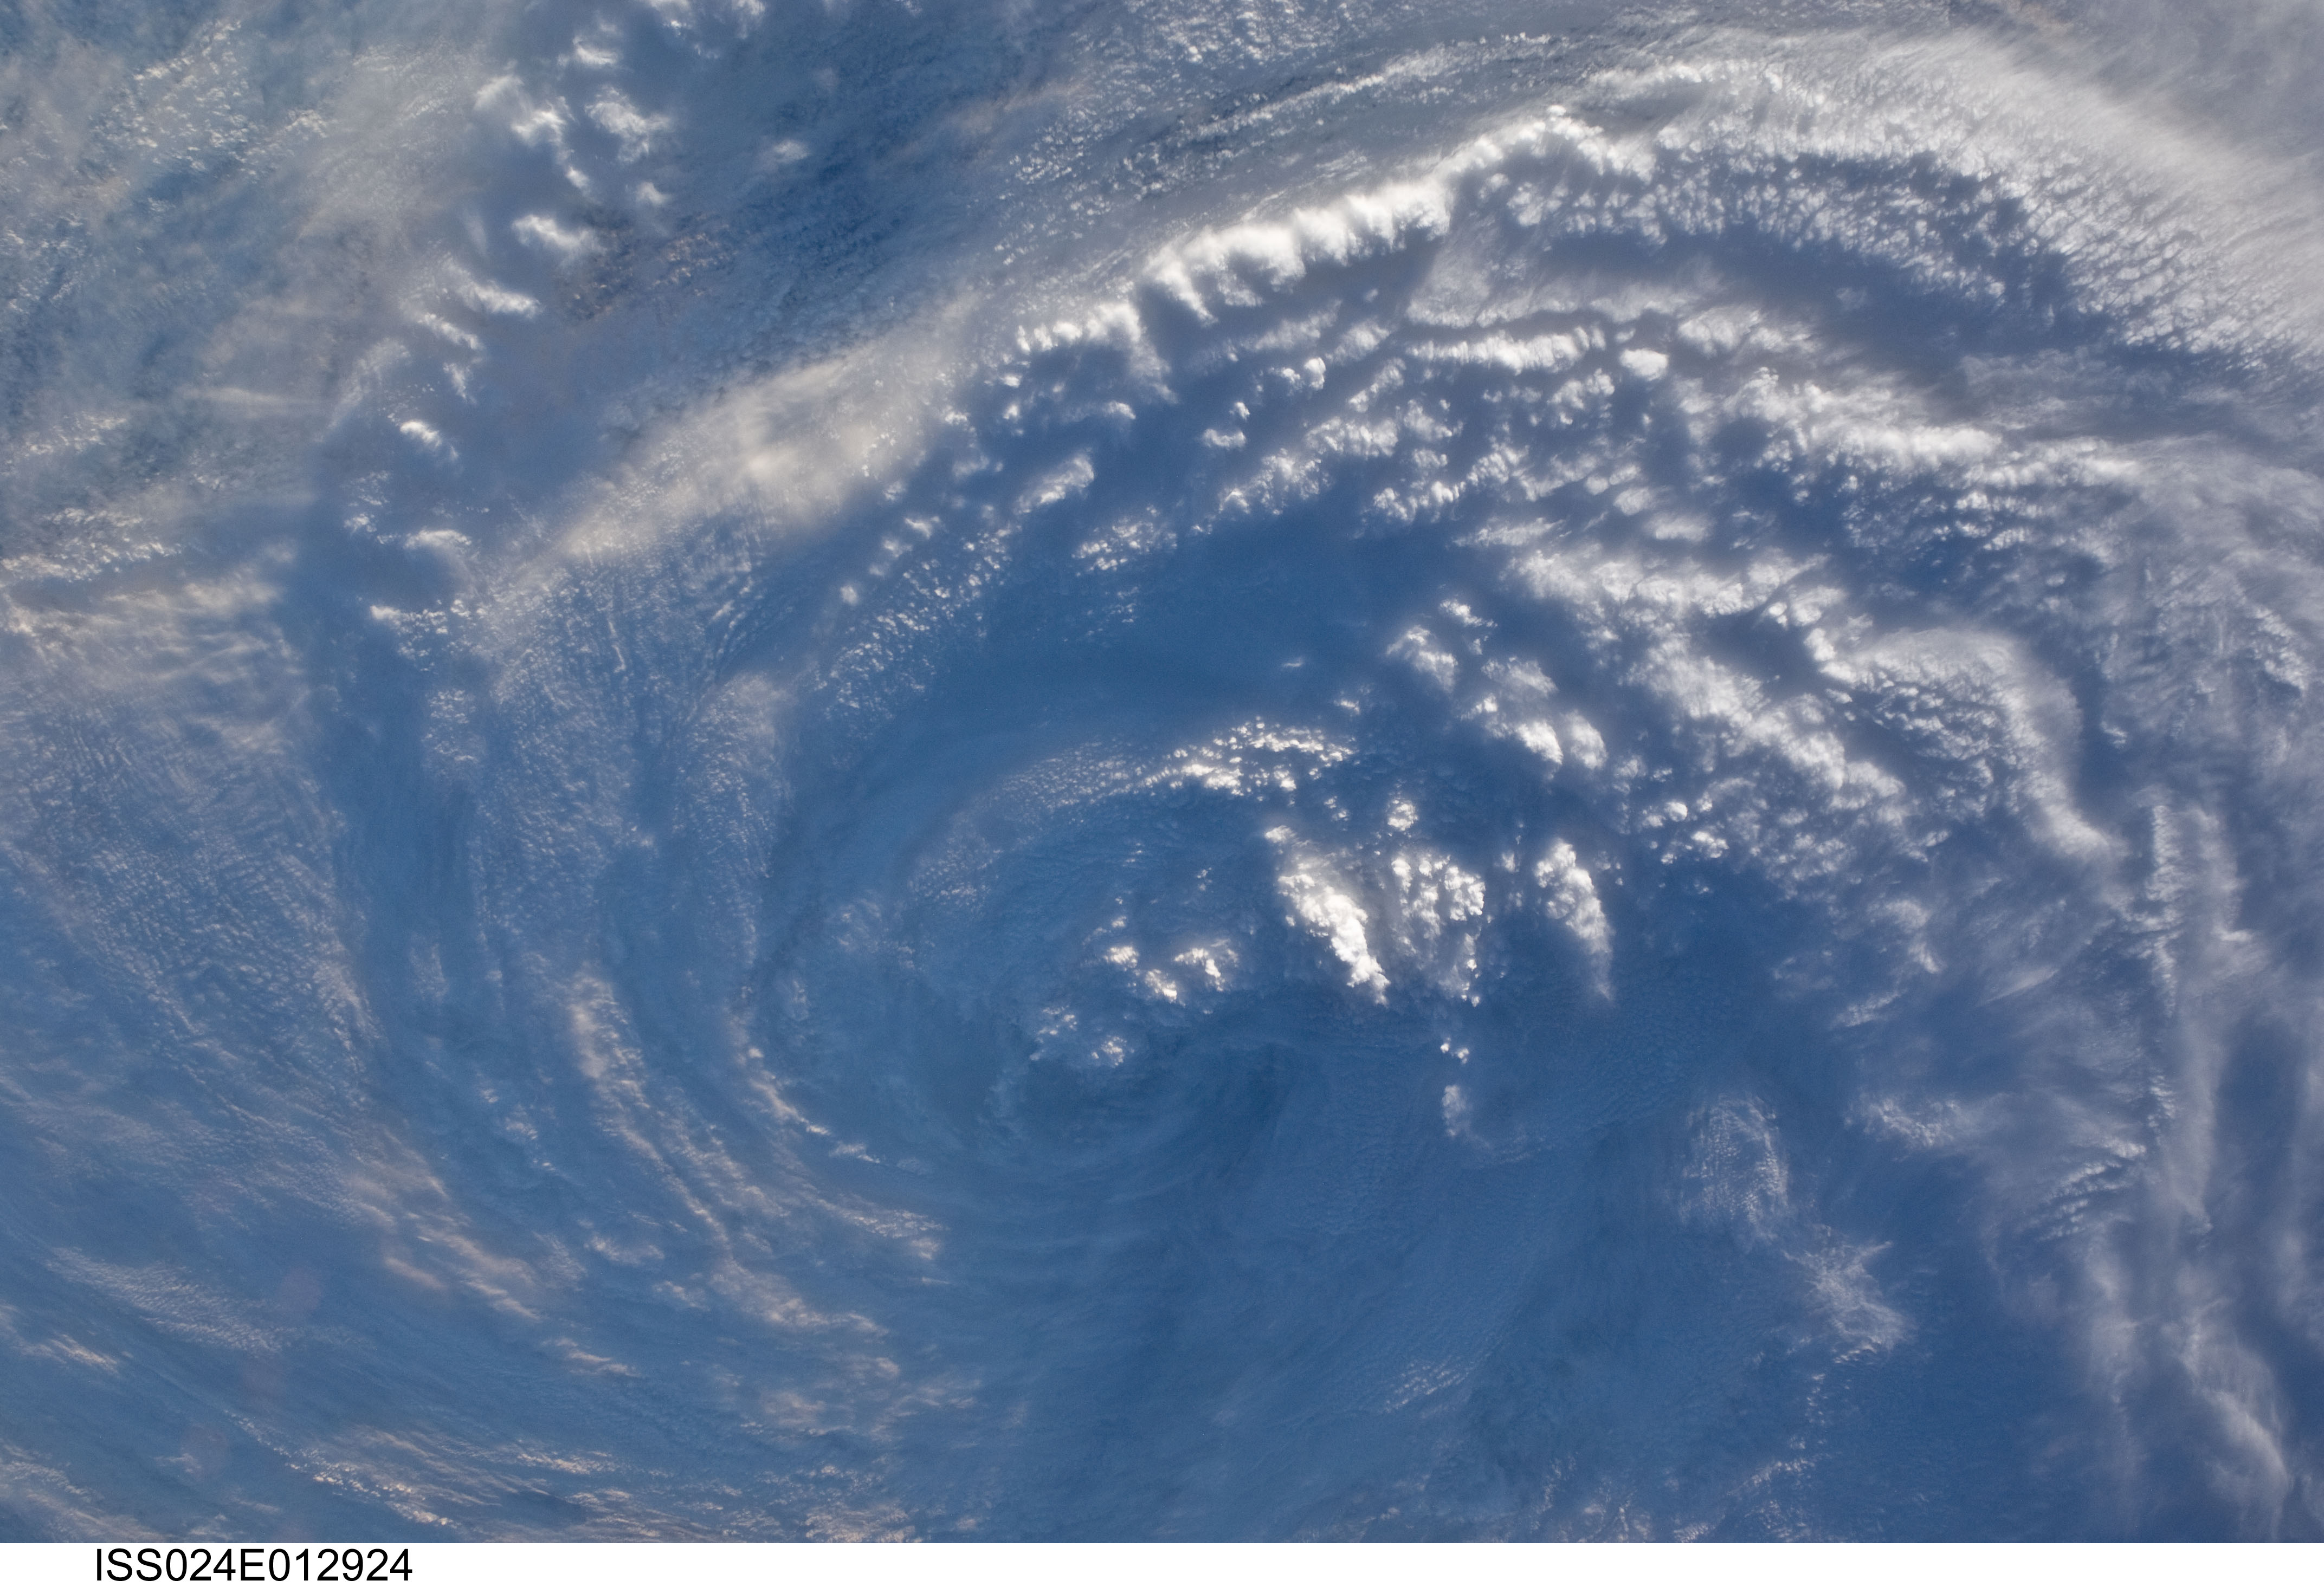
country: ATLANTIC OCEAN
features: TROPICAL STORM DANIELLE, SPIRAL BANDS, RAGGED EYE
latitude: 41.5
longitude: -49.0
